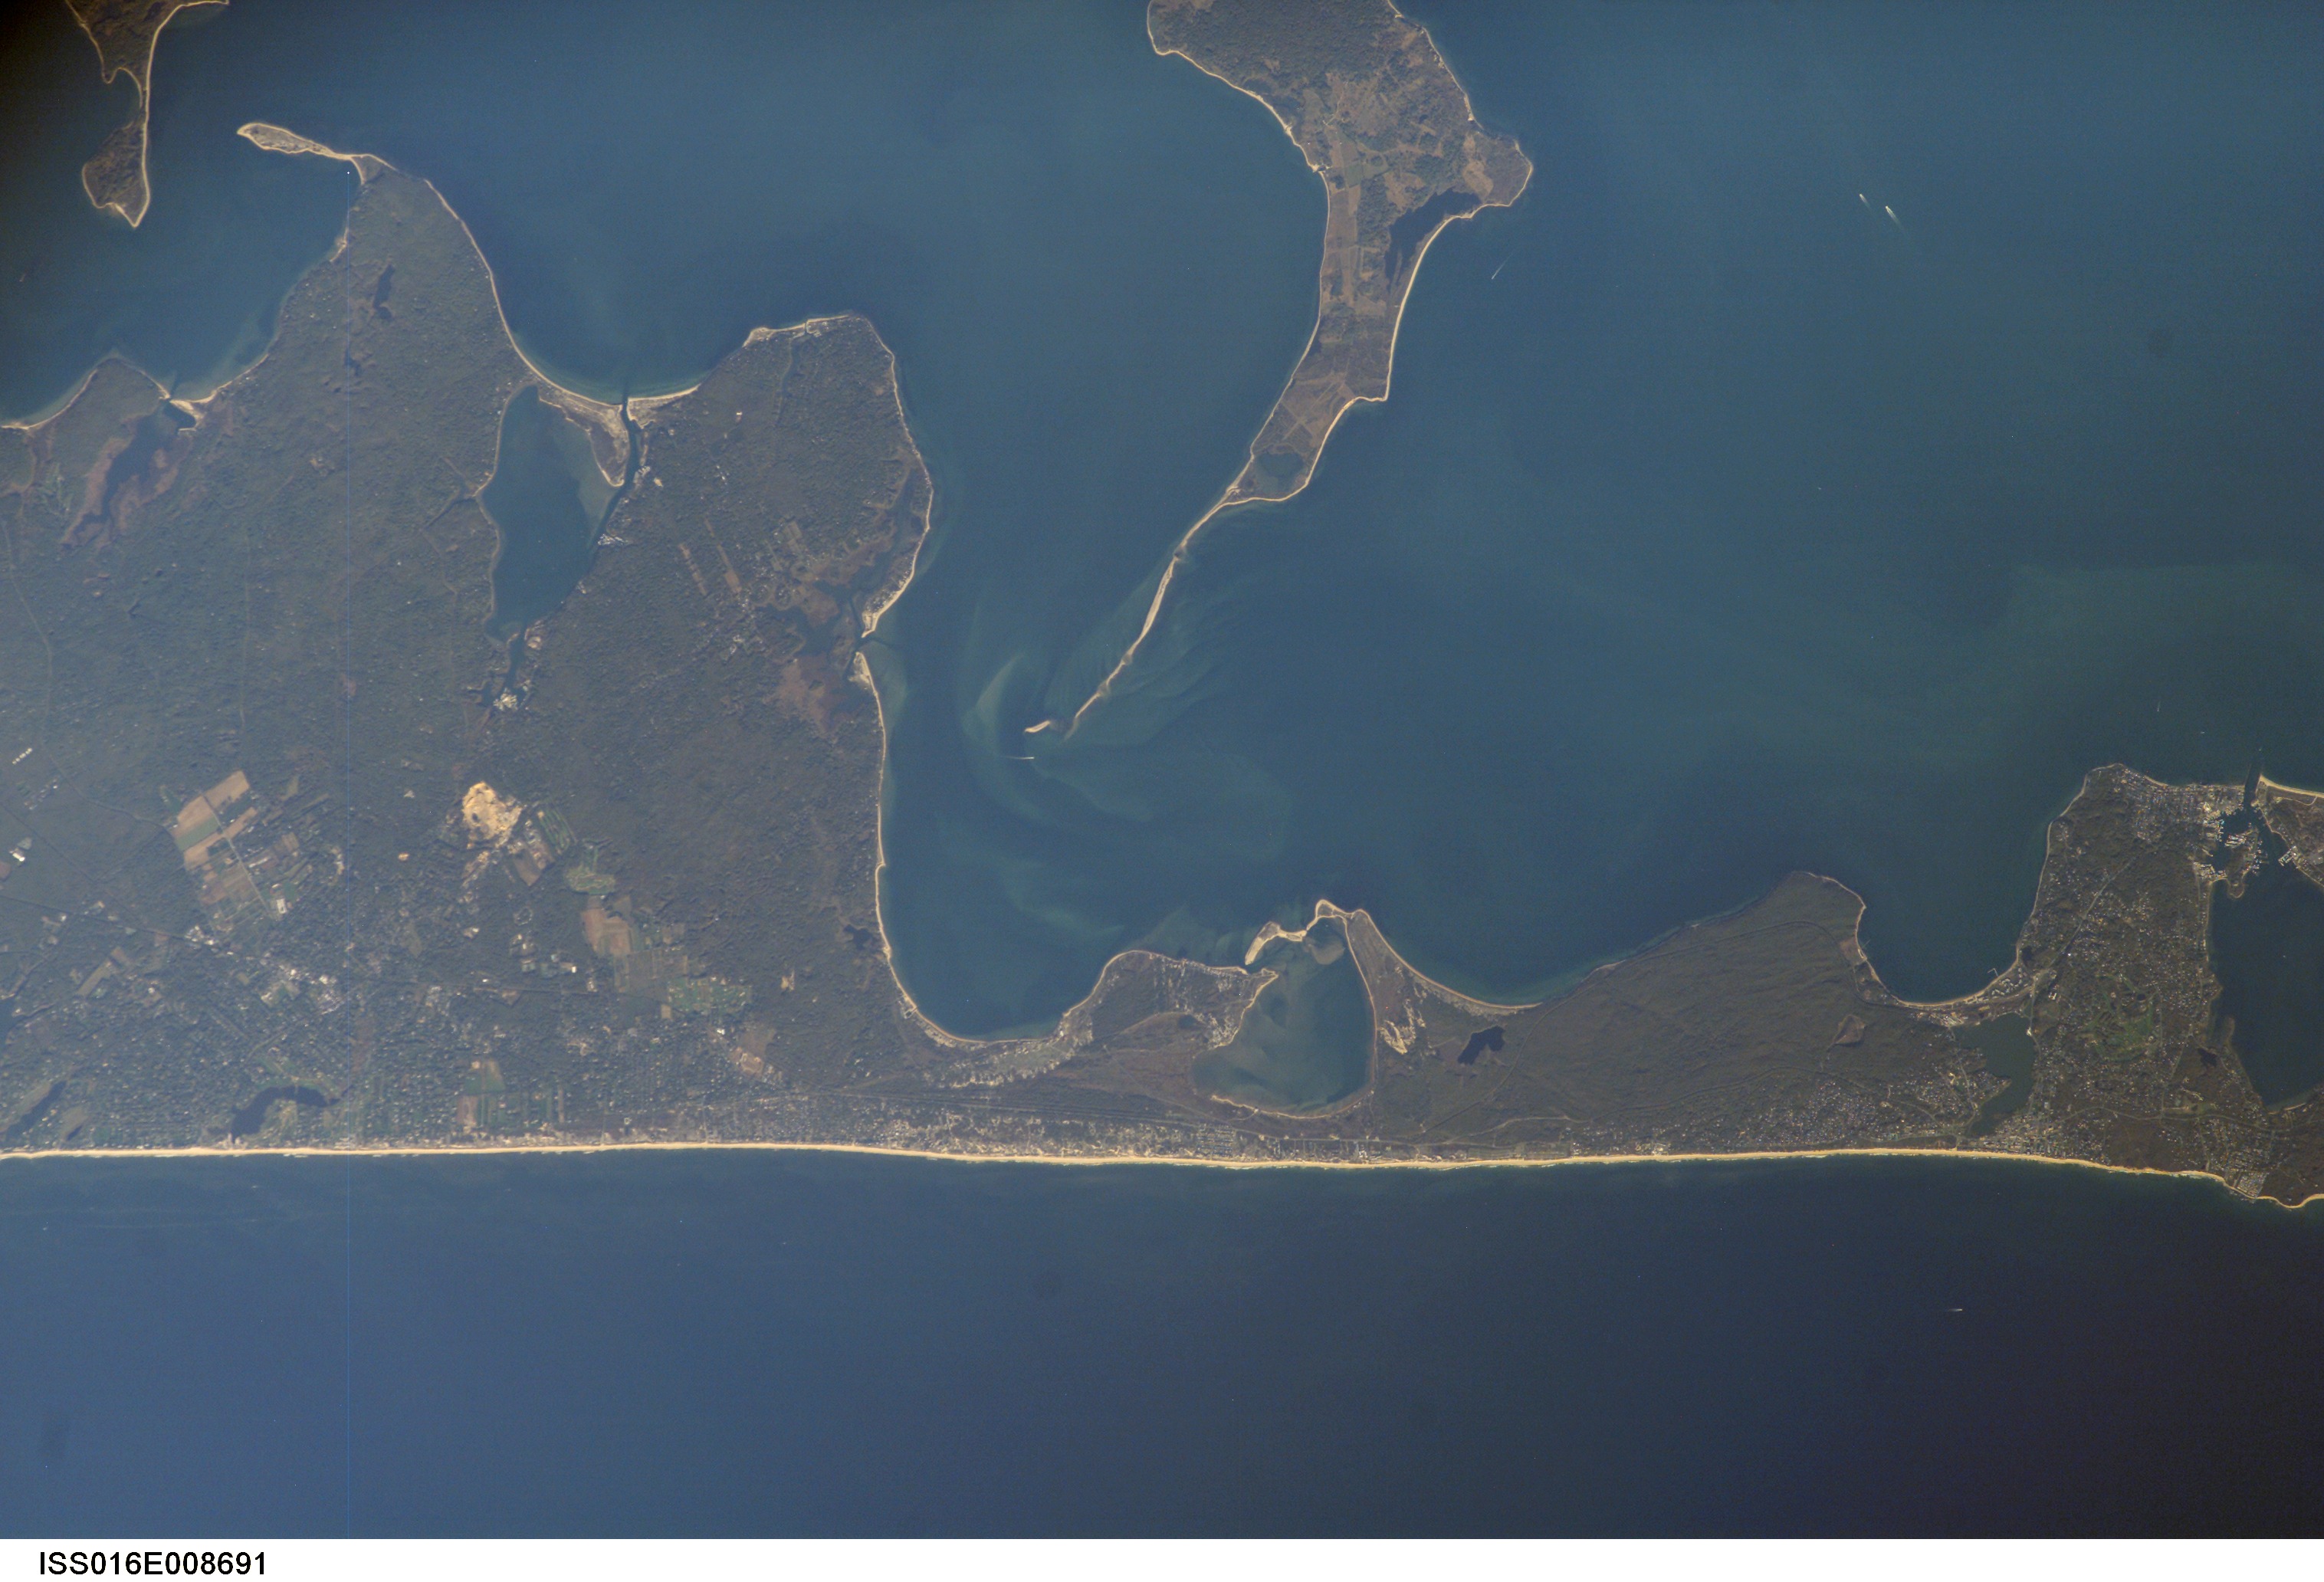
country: USA-NEW YORK
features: MONTAUK, BLOCK ISLAND SOUND
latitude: 41.0
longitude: -72.1
